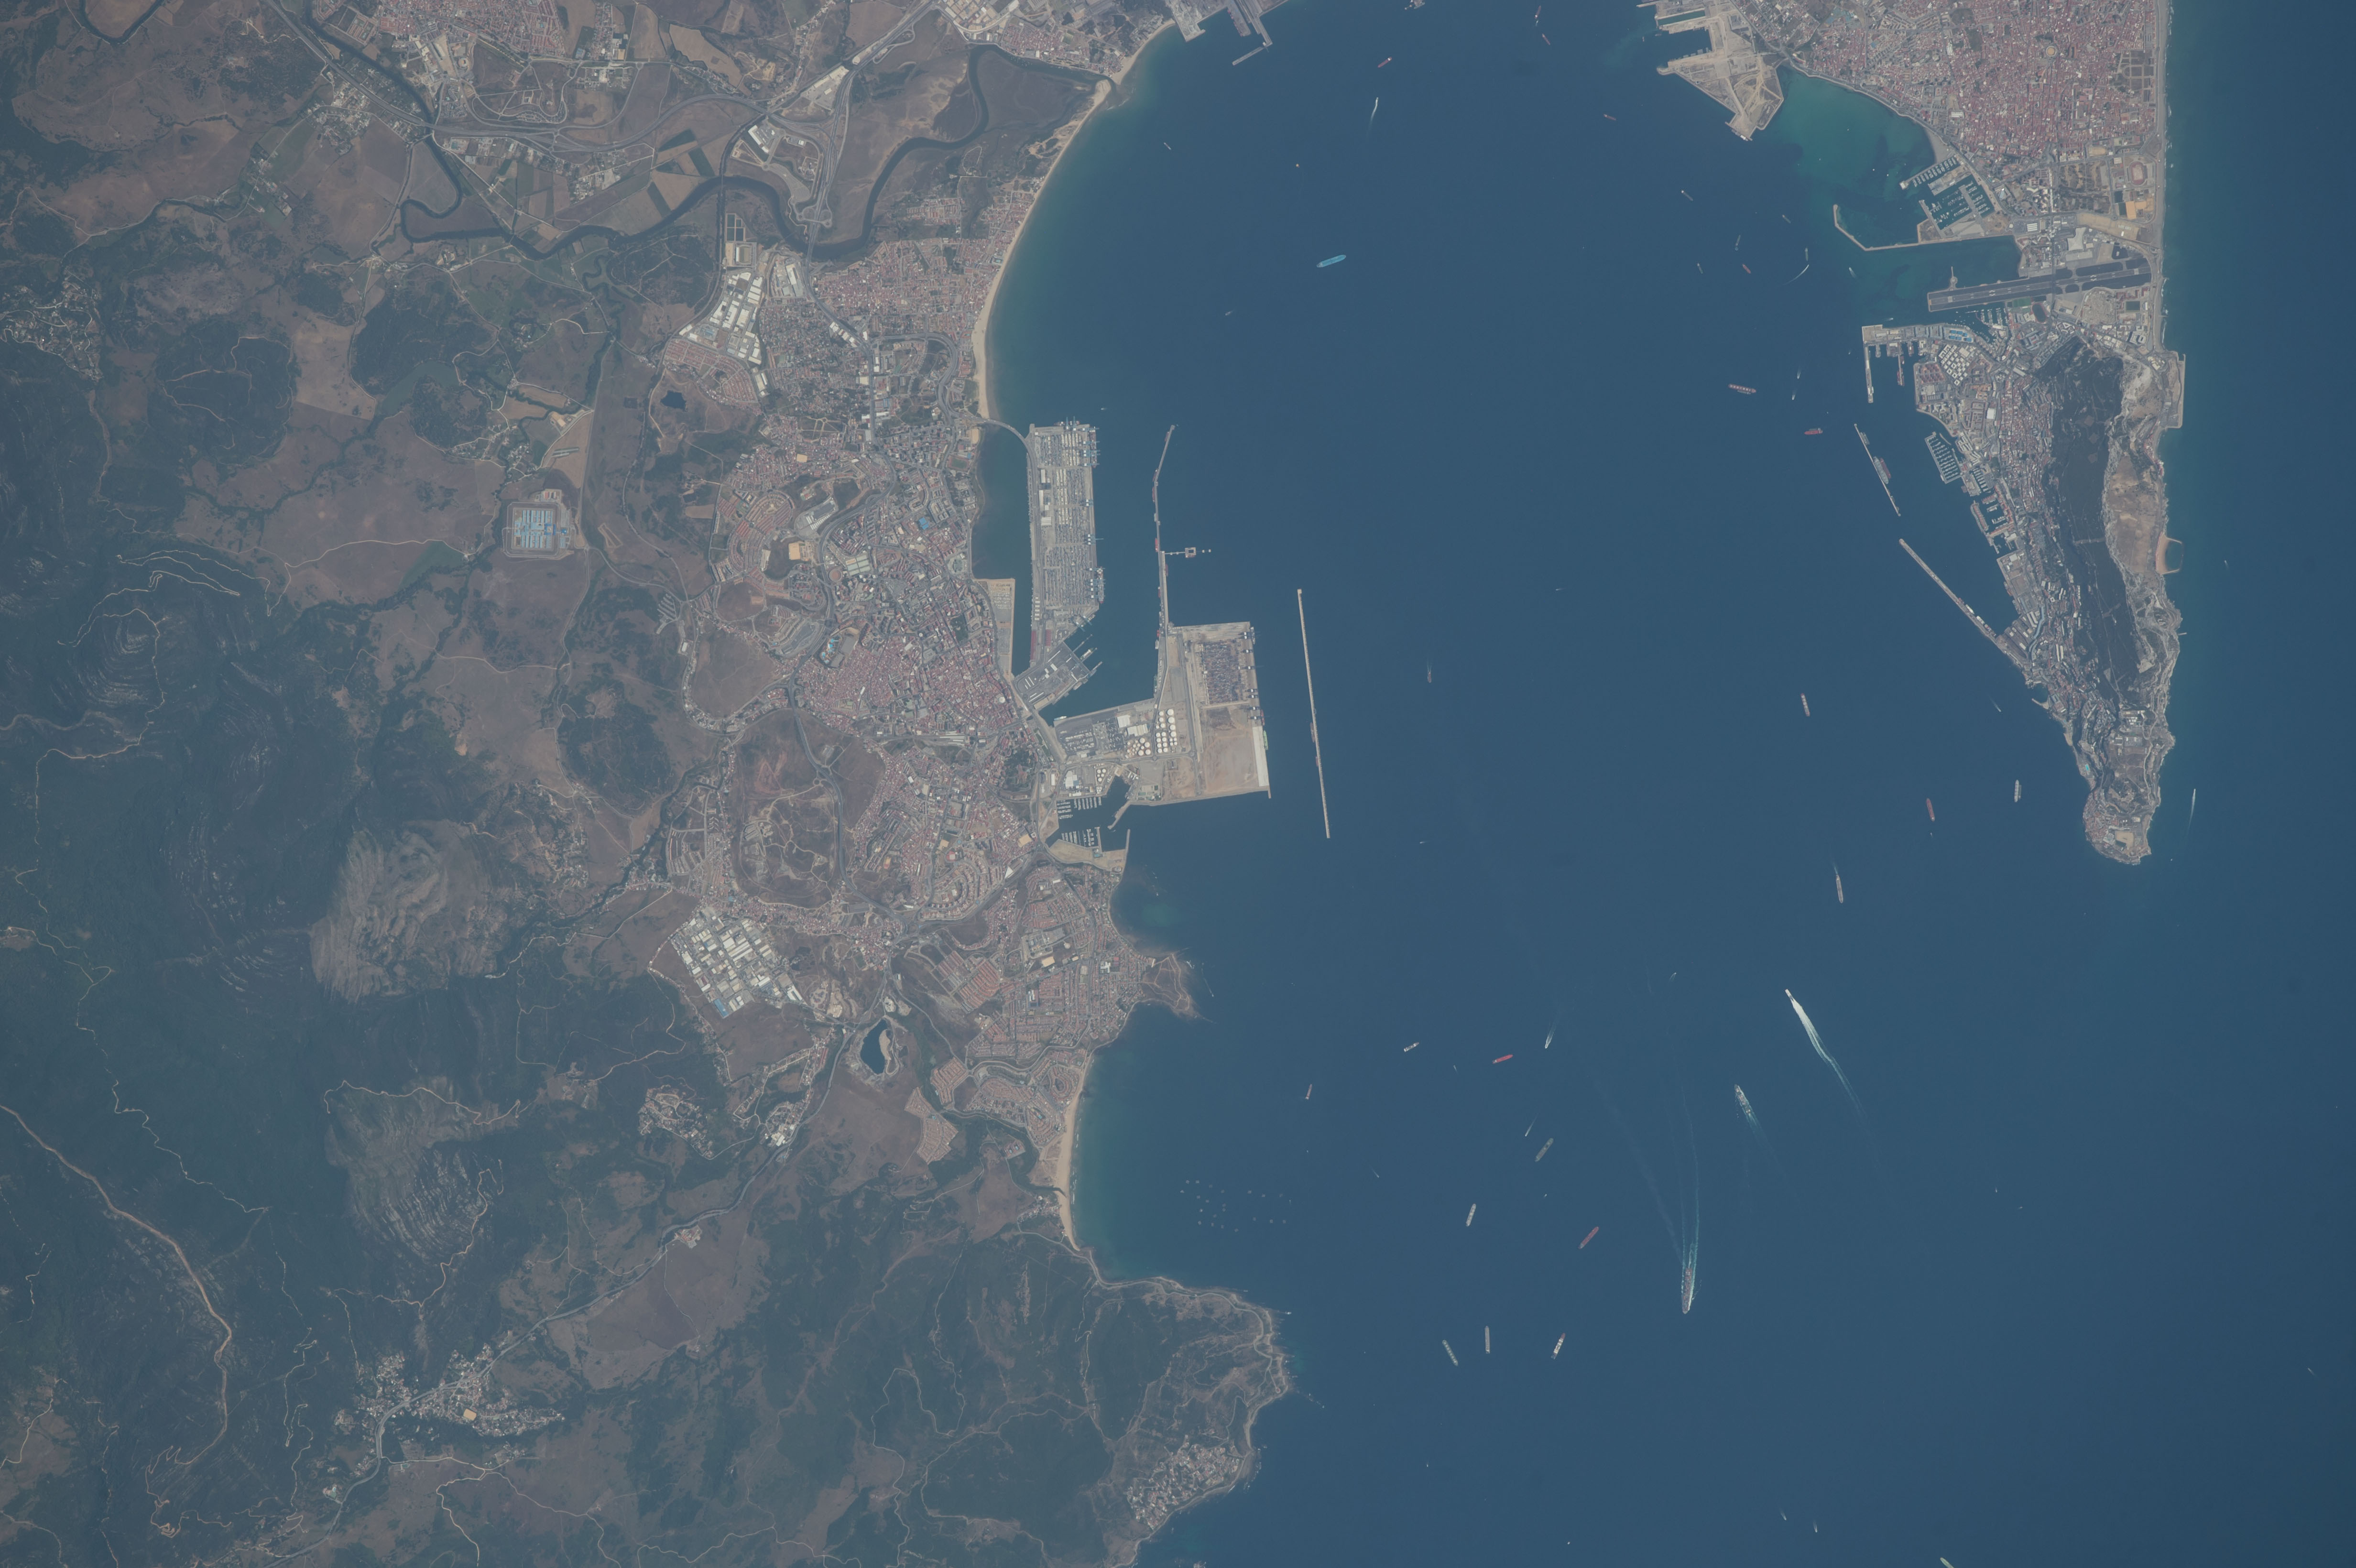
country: SPAIN
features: BAY OF GIBRALTAR, ALBORAN SEA, ALGECIRAS, GIBRALTAR
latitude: 36.1
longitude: -5.4
